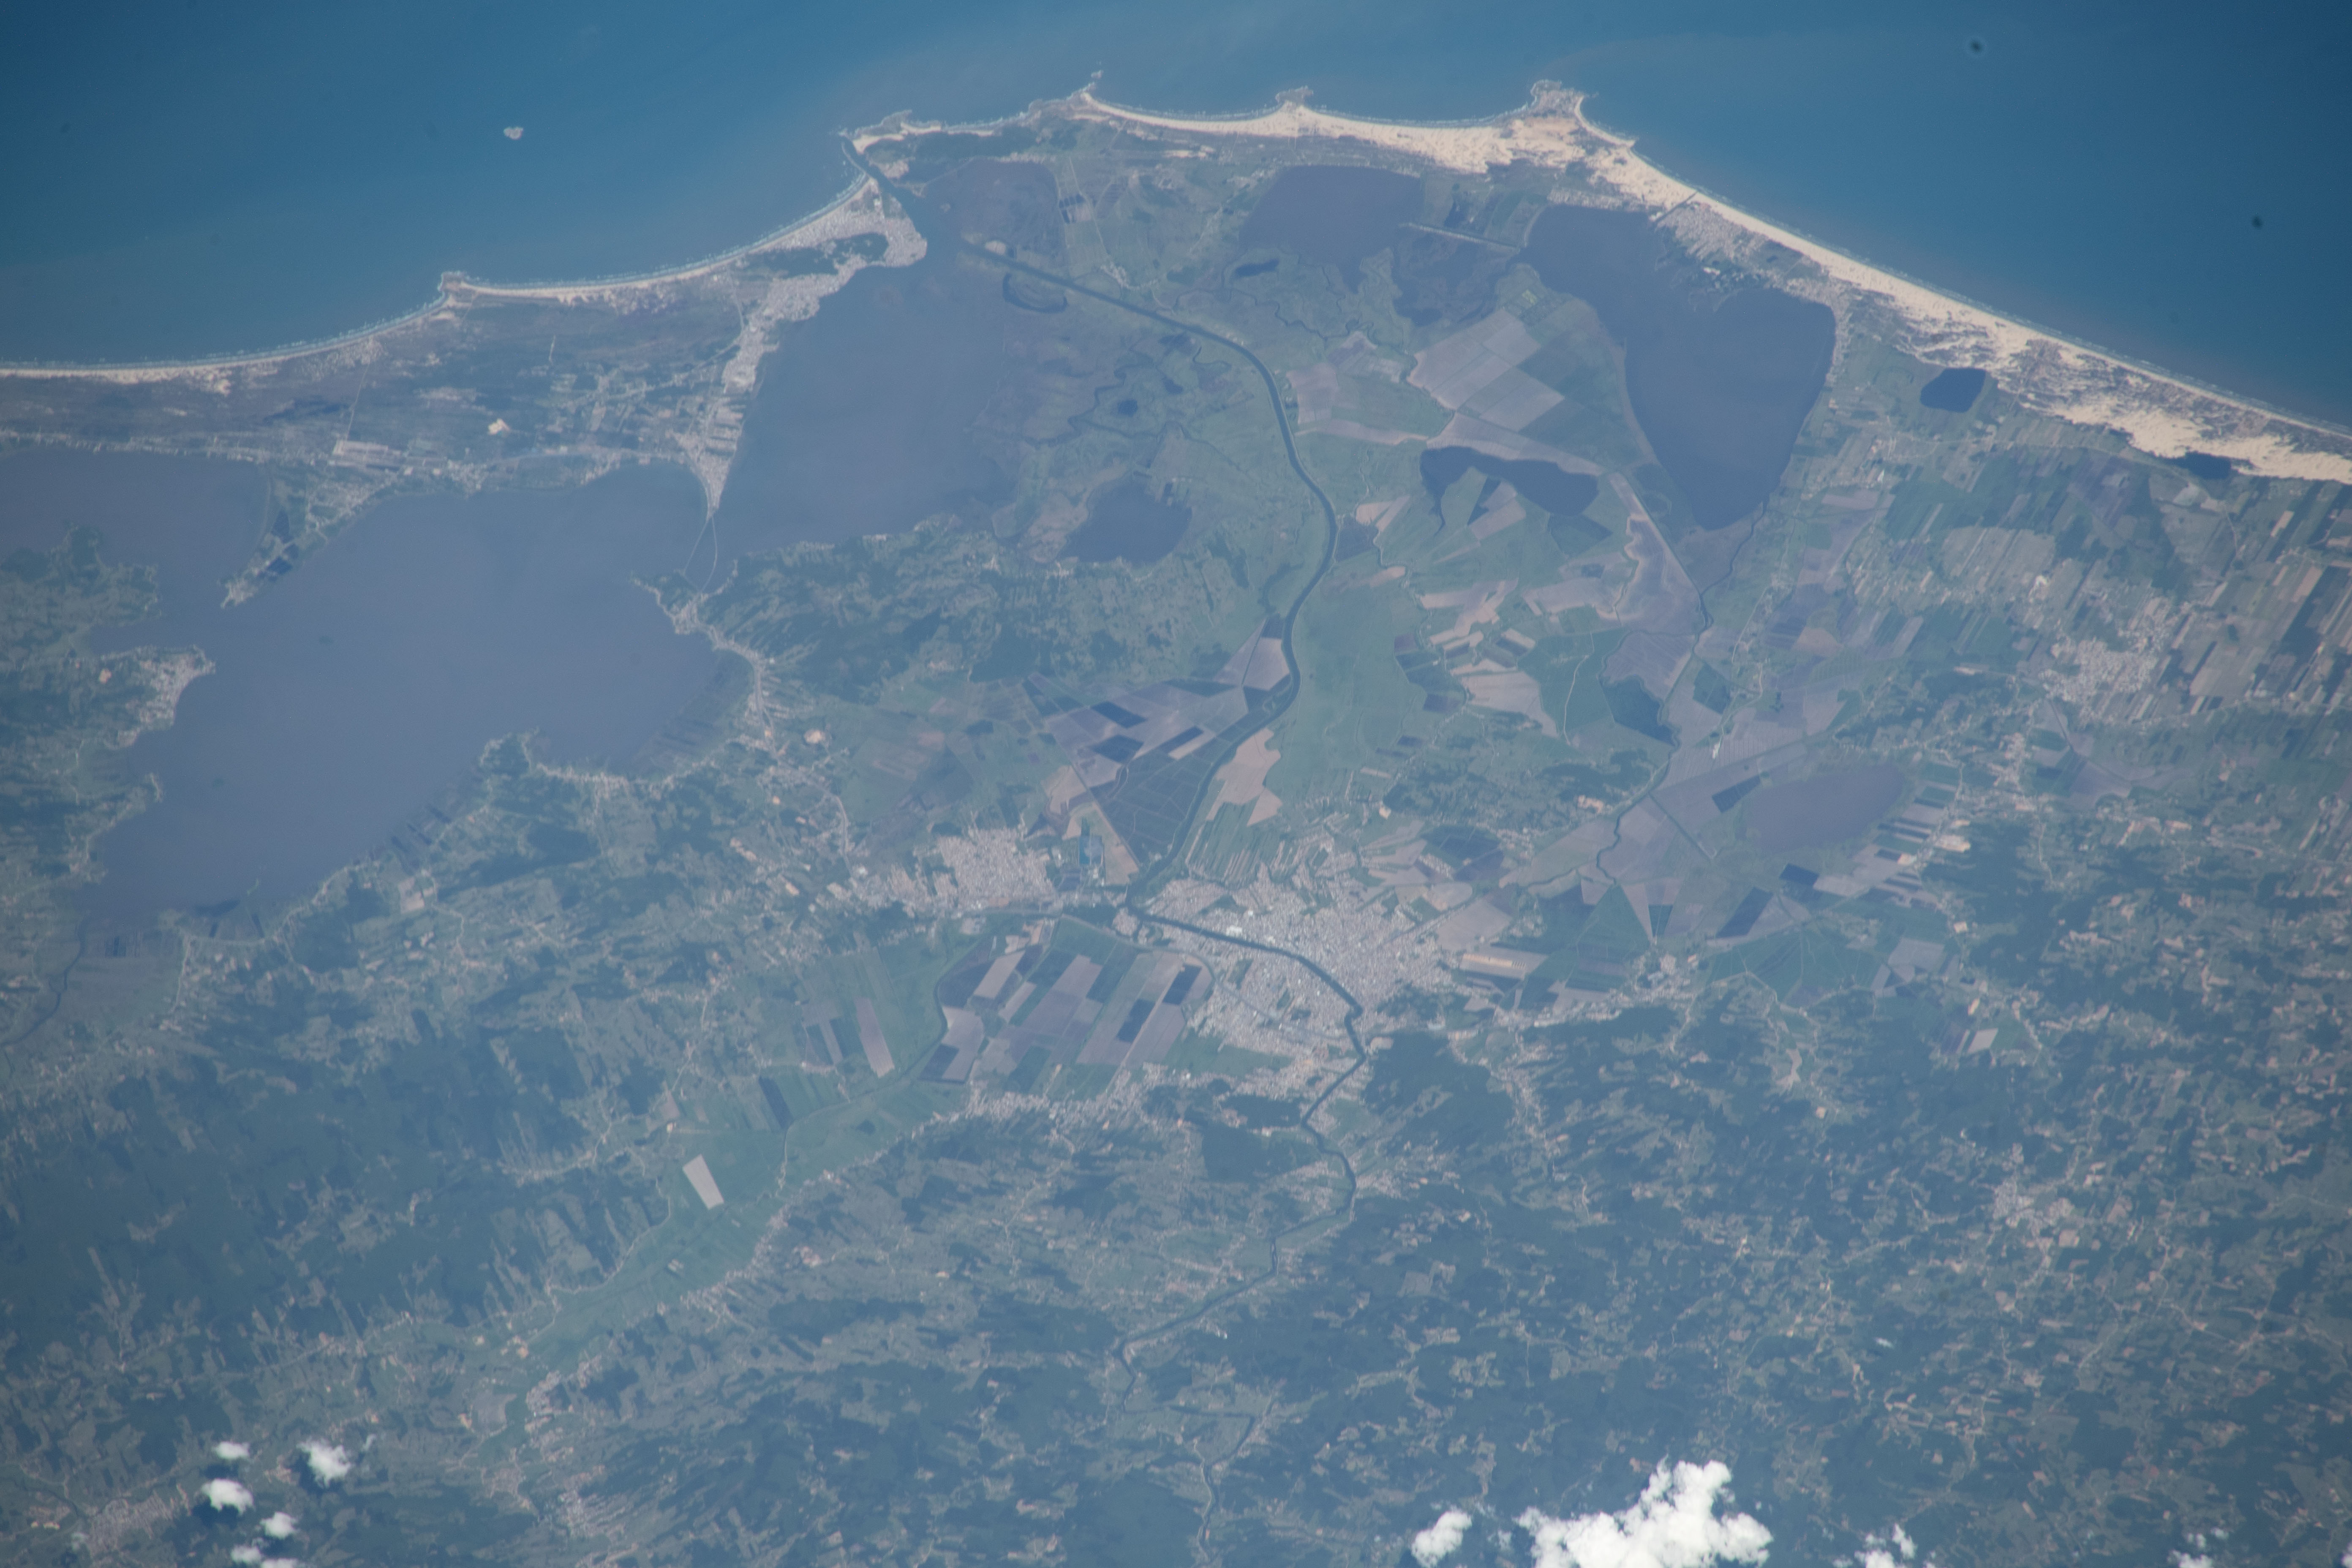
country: BRAZIL
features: LAGOA JAGUARUNA, LAGOA IMARUI, TUBARAO
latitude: -28.5
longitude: -49.0
